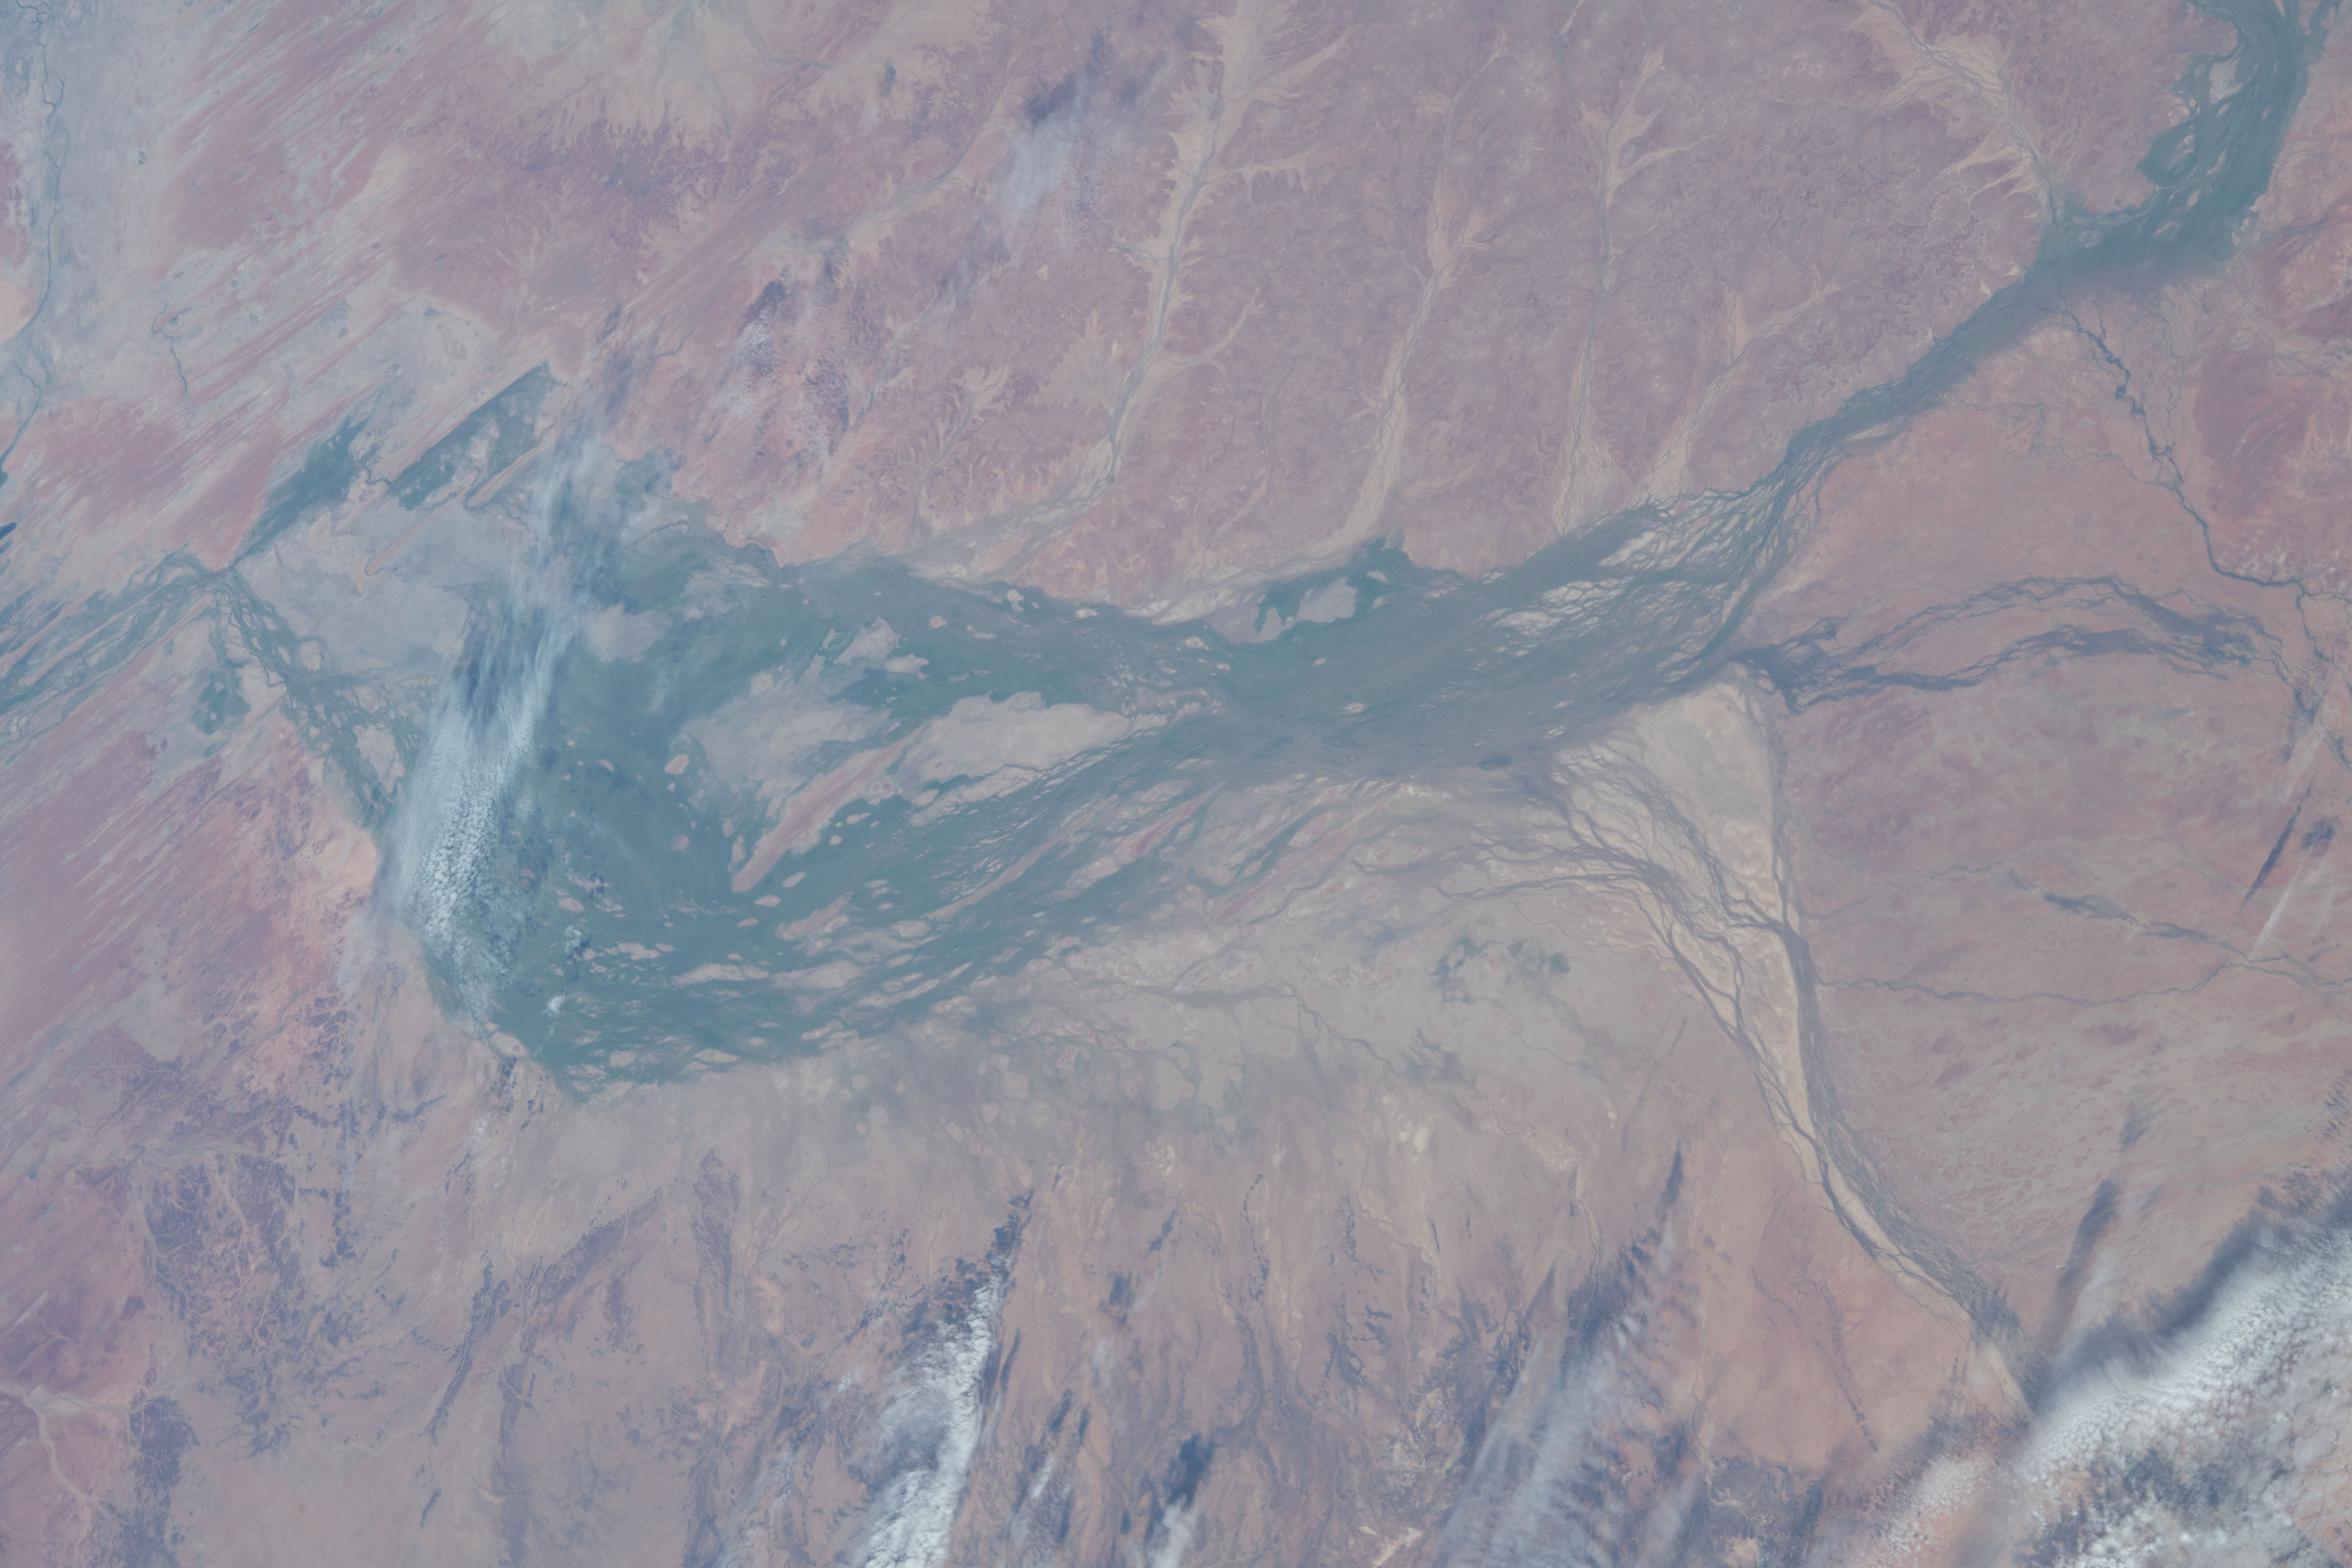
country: AUSTRALIA-Q
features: BEDOURIE, ASTREBLA DOWNS NATIONAL PARK AUSTTRALIA
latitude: -23.7
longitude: 139.8
